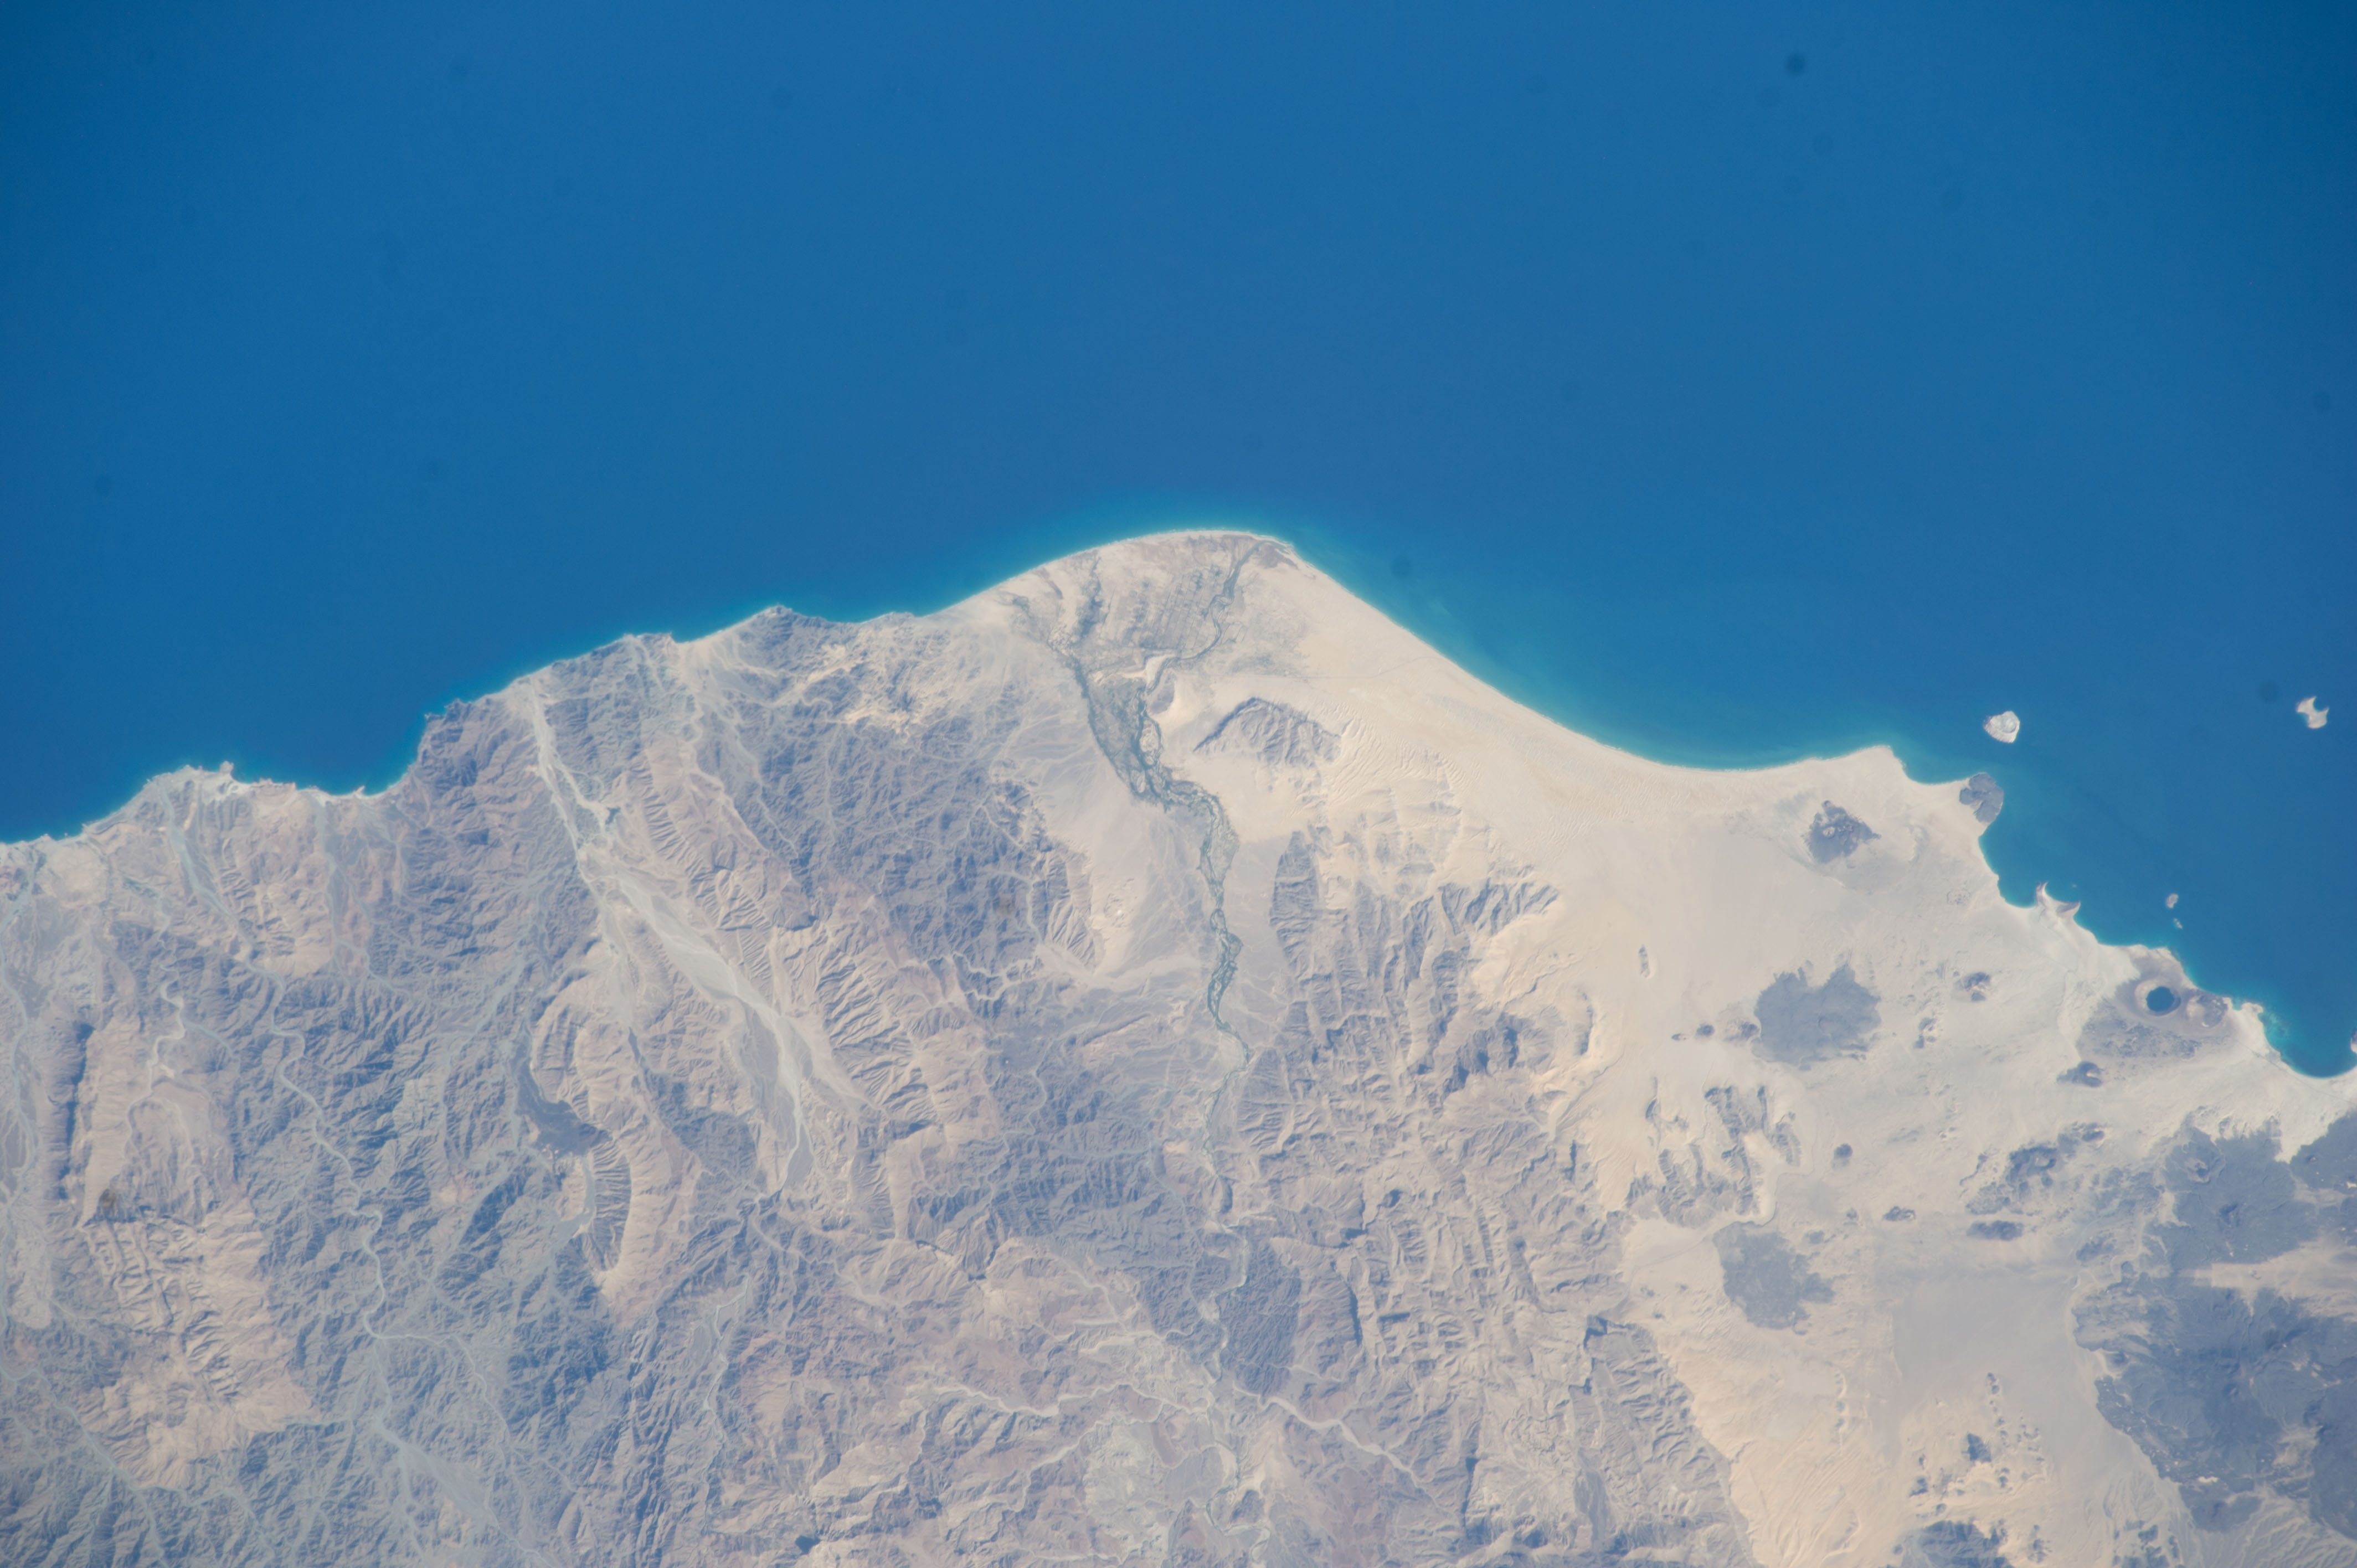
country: YEMEN
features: COASTLINE, AS SUFAL CITY, DESSERT, YEMEN, ADEN GULF
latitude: 14.1
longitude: 48.7
